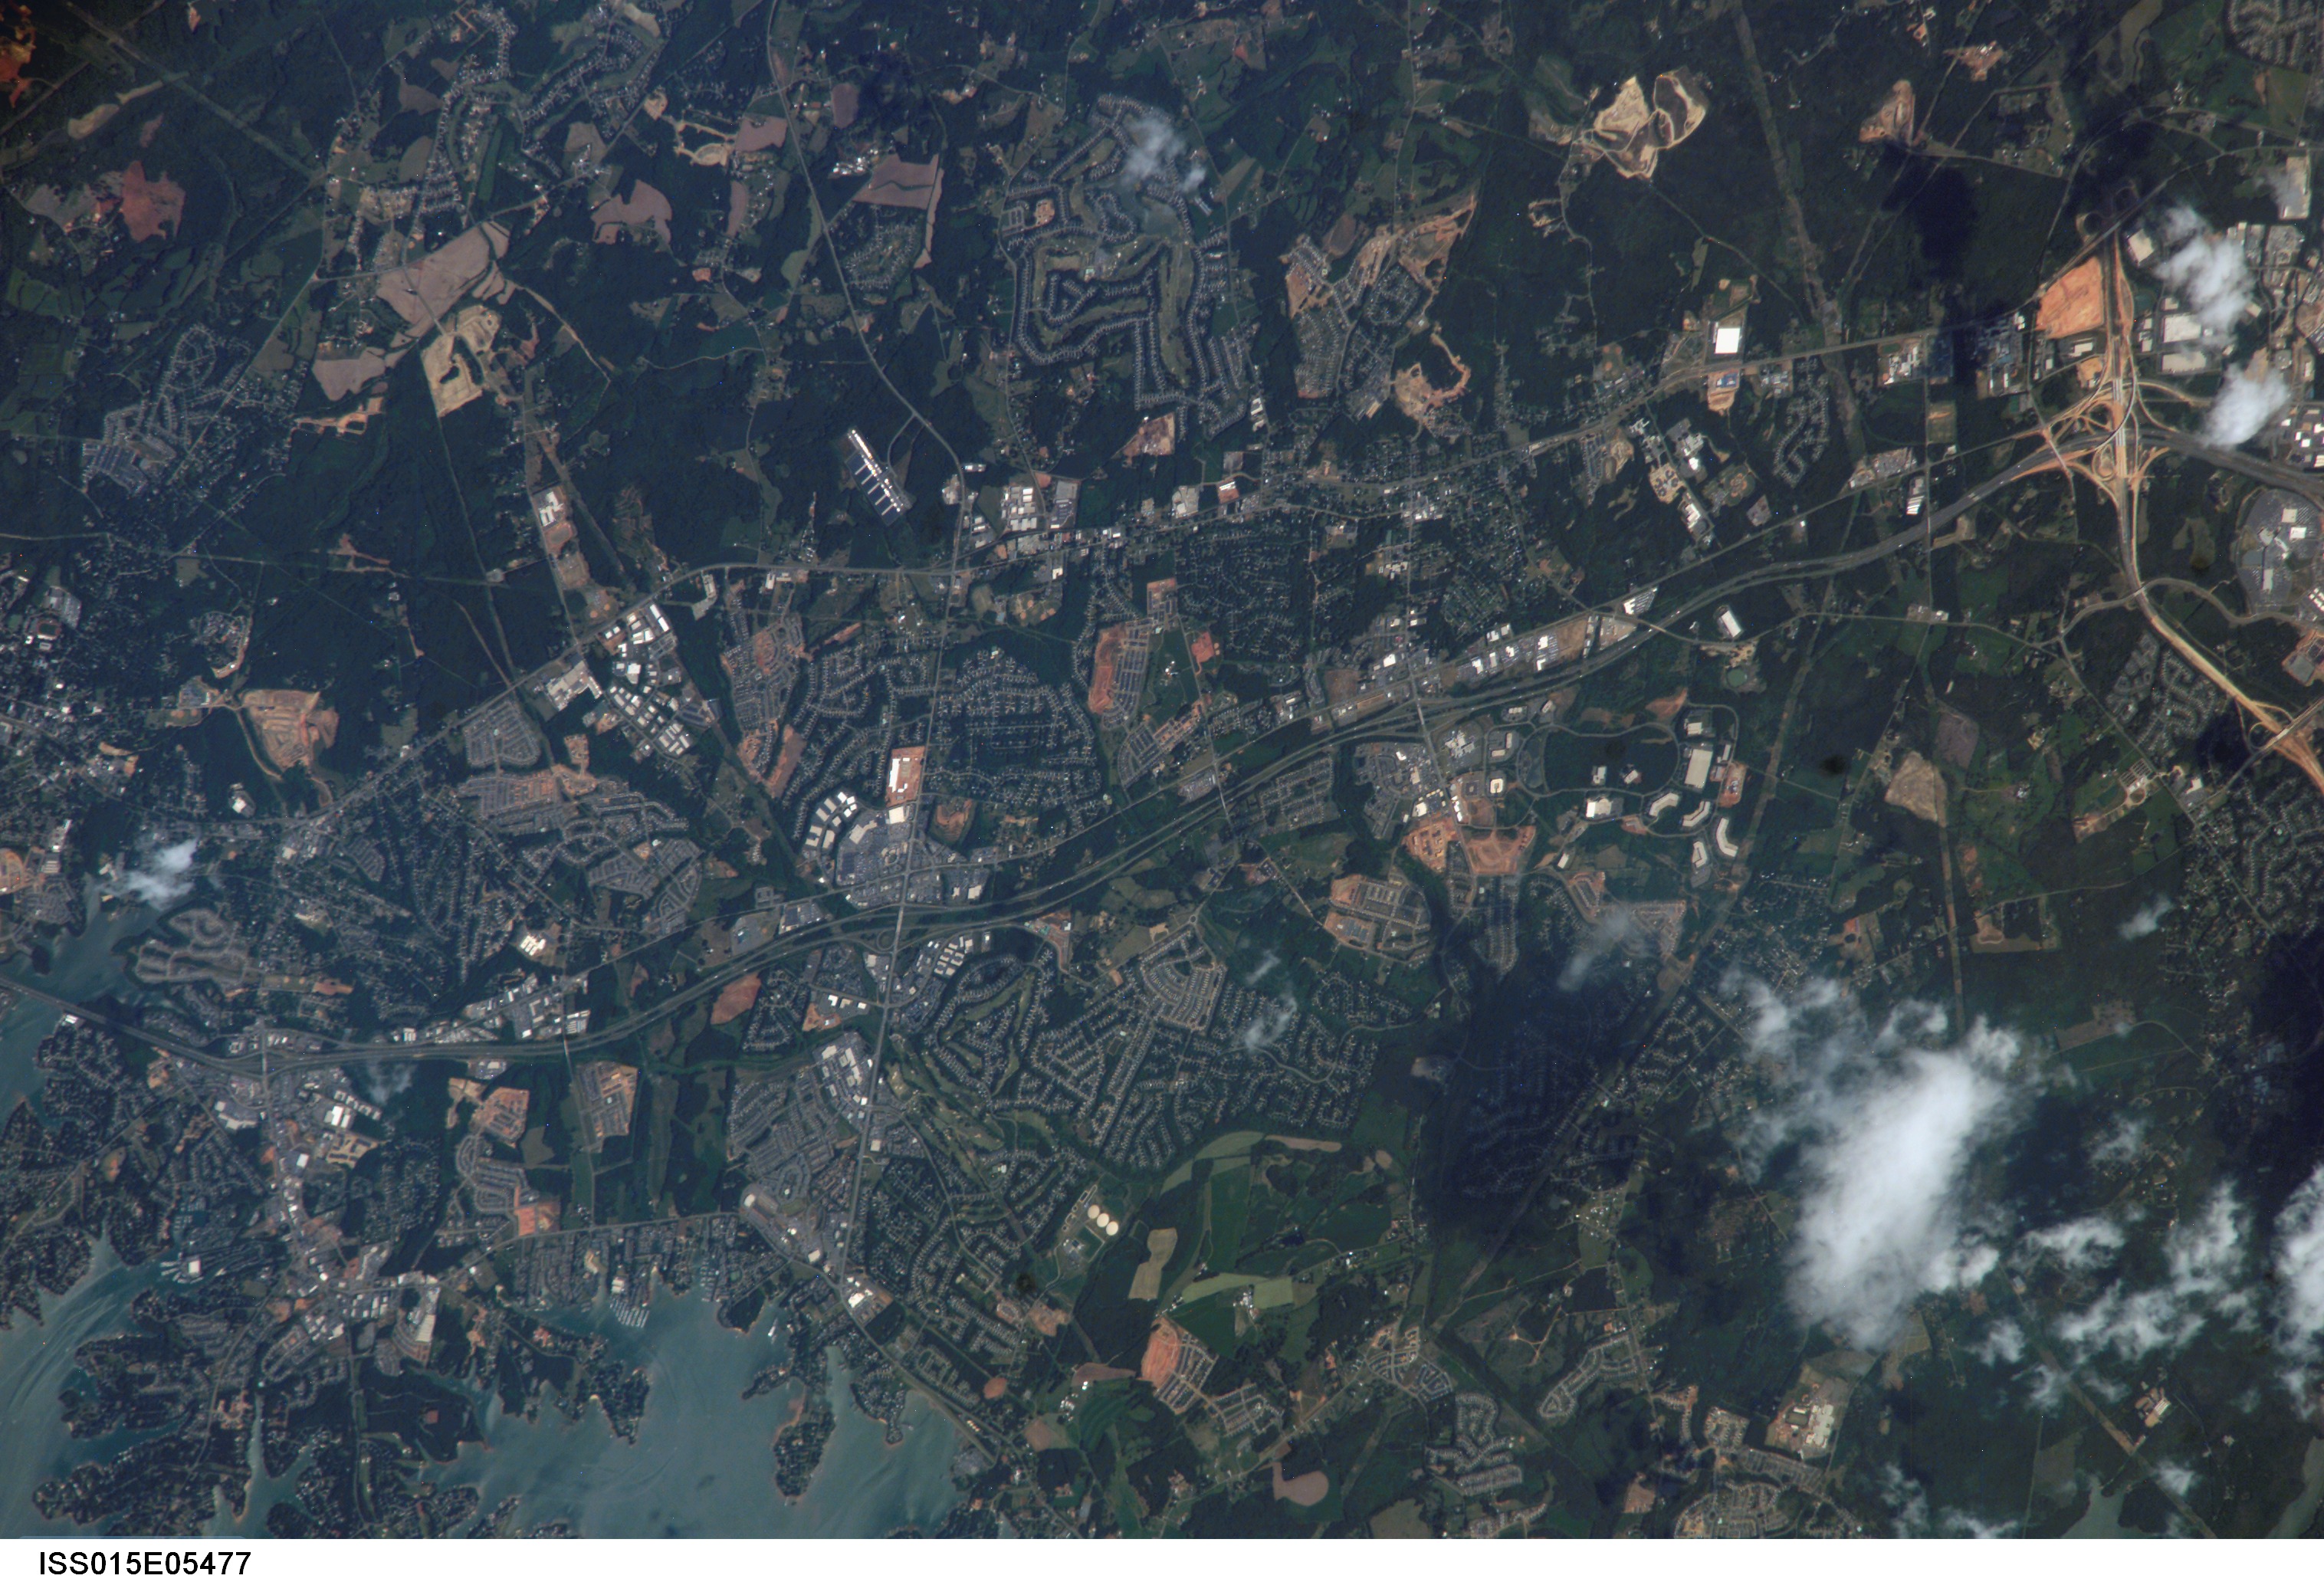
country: USA-NORTH CAROLINA
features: CALDWELL, LAKE NORMAN
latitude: 35.4
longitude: -80.9
